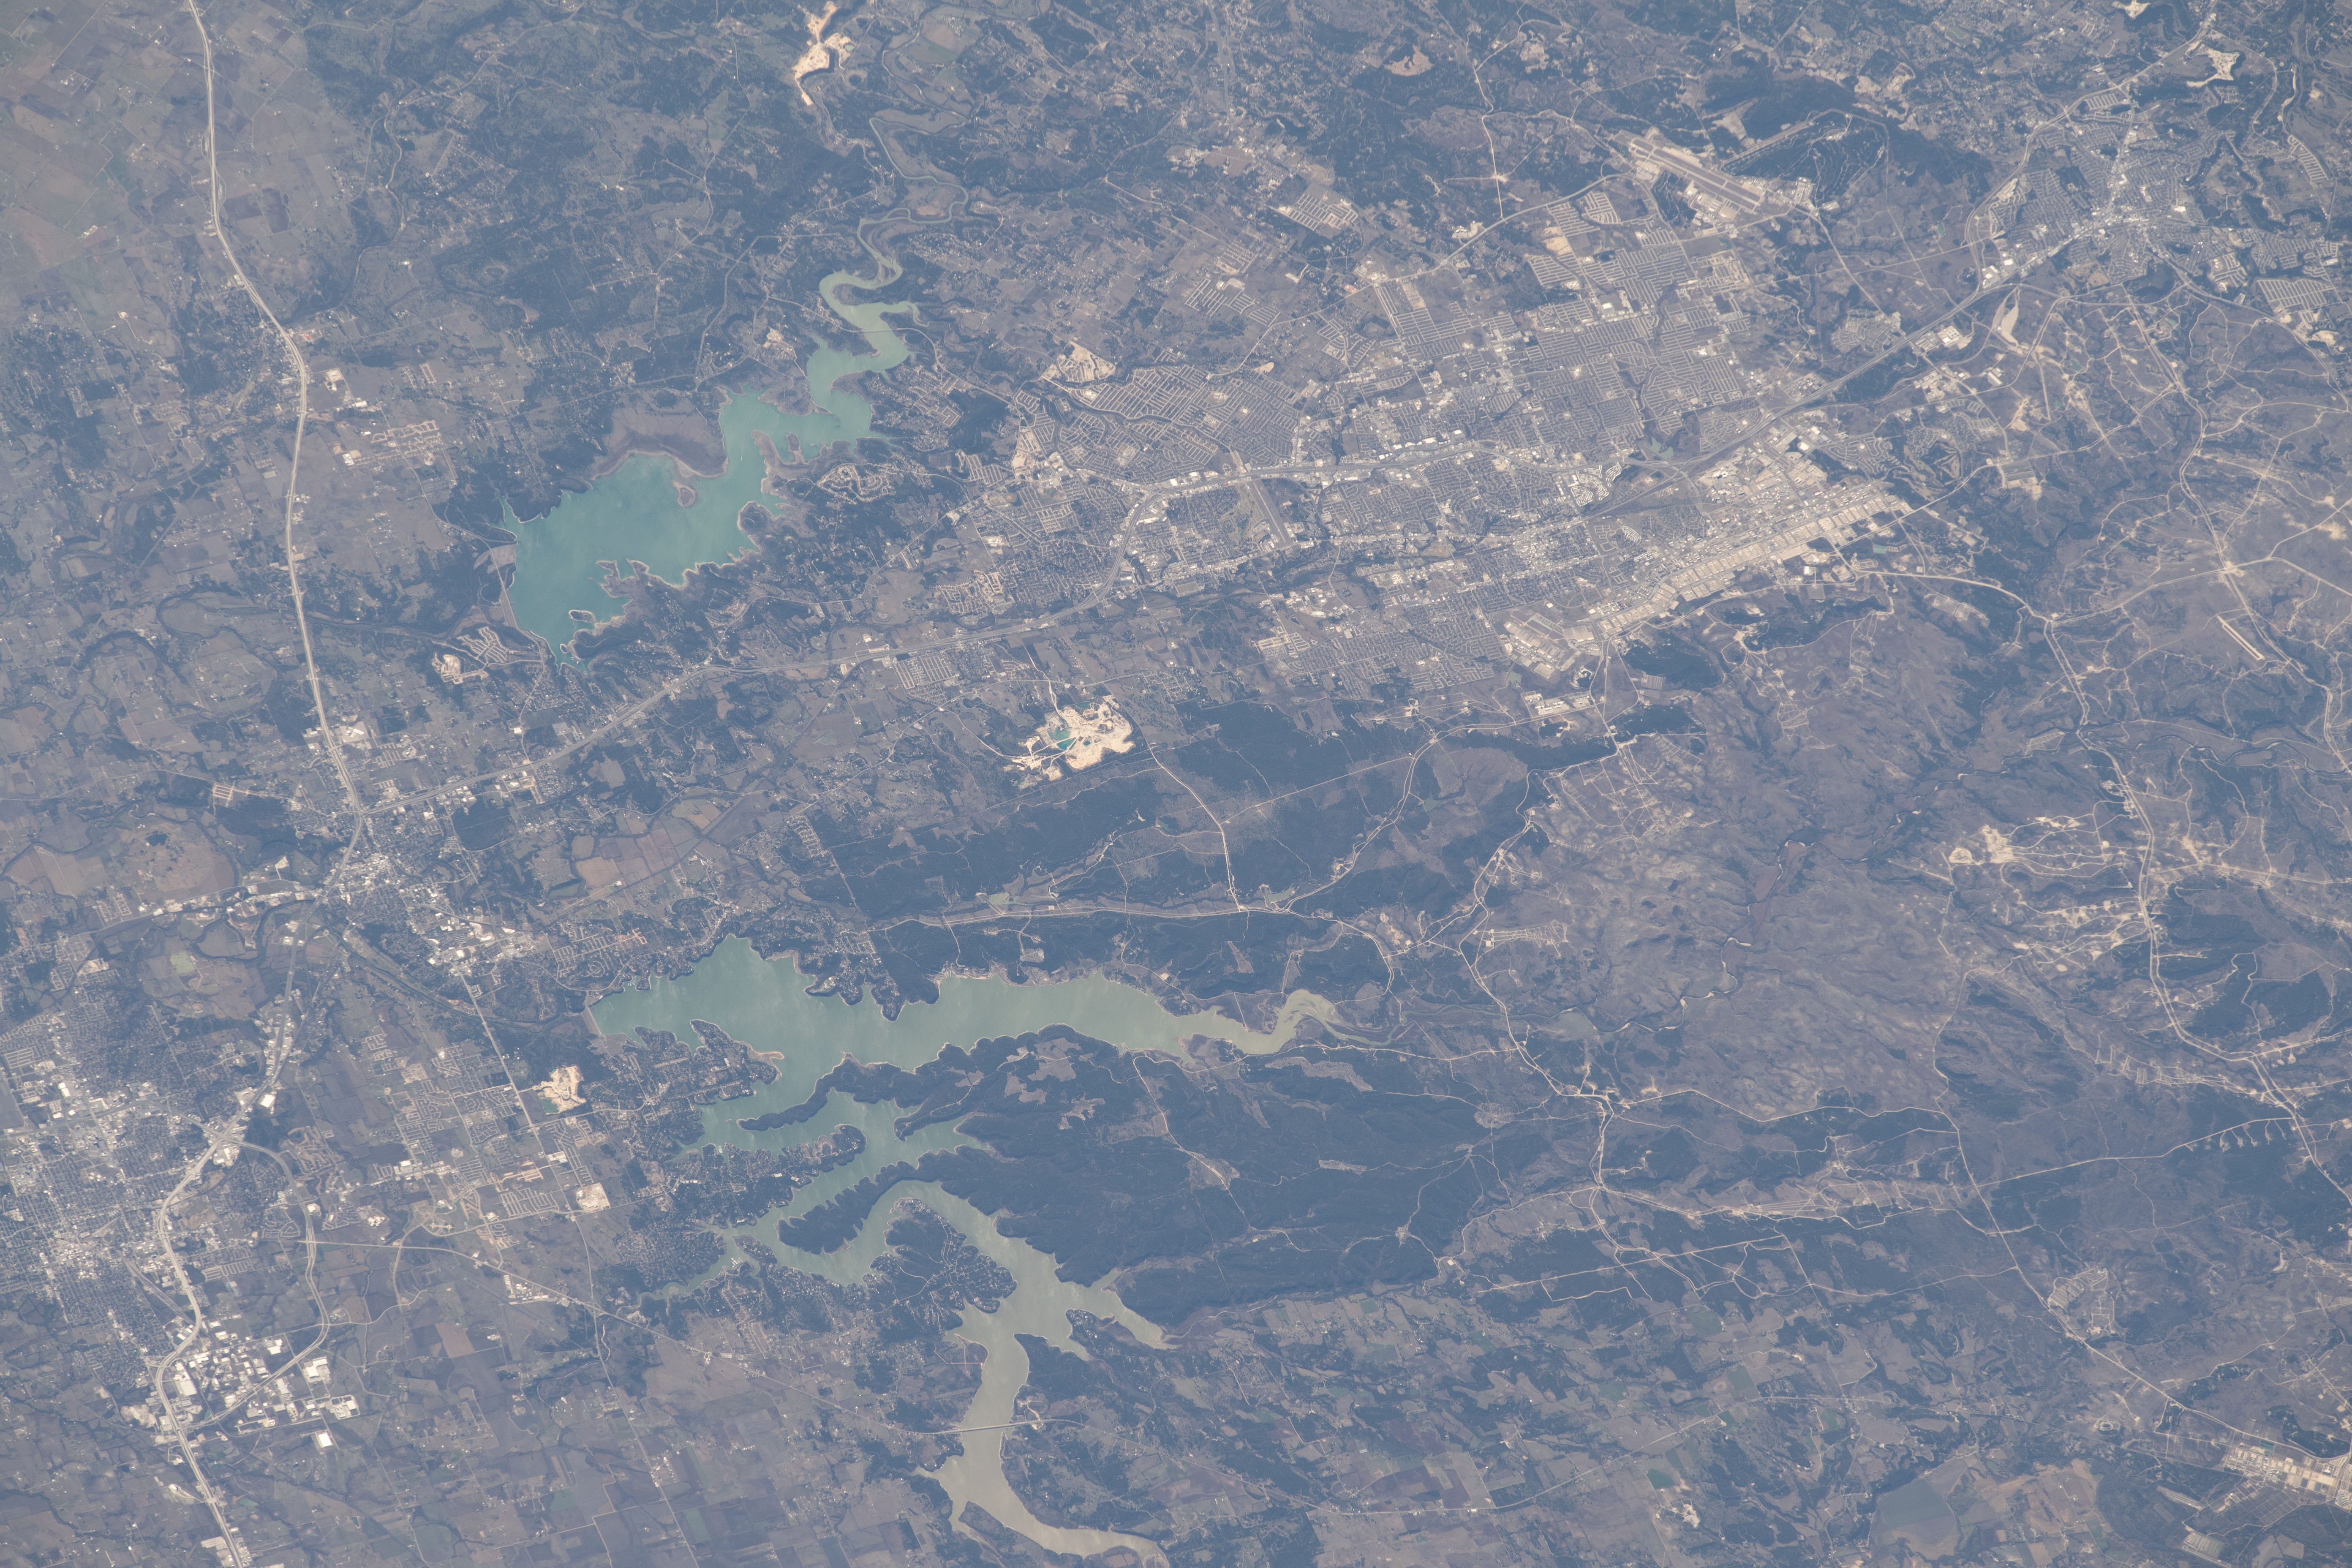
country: USA-TEXAS
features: TEMPLE, BELTON LAKE, STILLHOUSE HOLLOW LAKE, FORT HOOD
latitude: 31.1
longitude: -97.7
